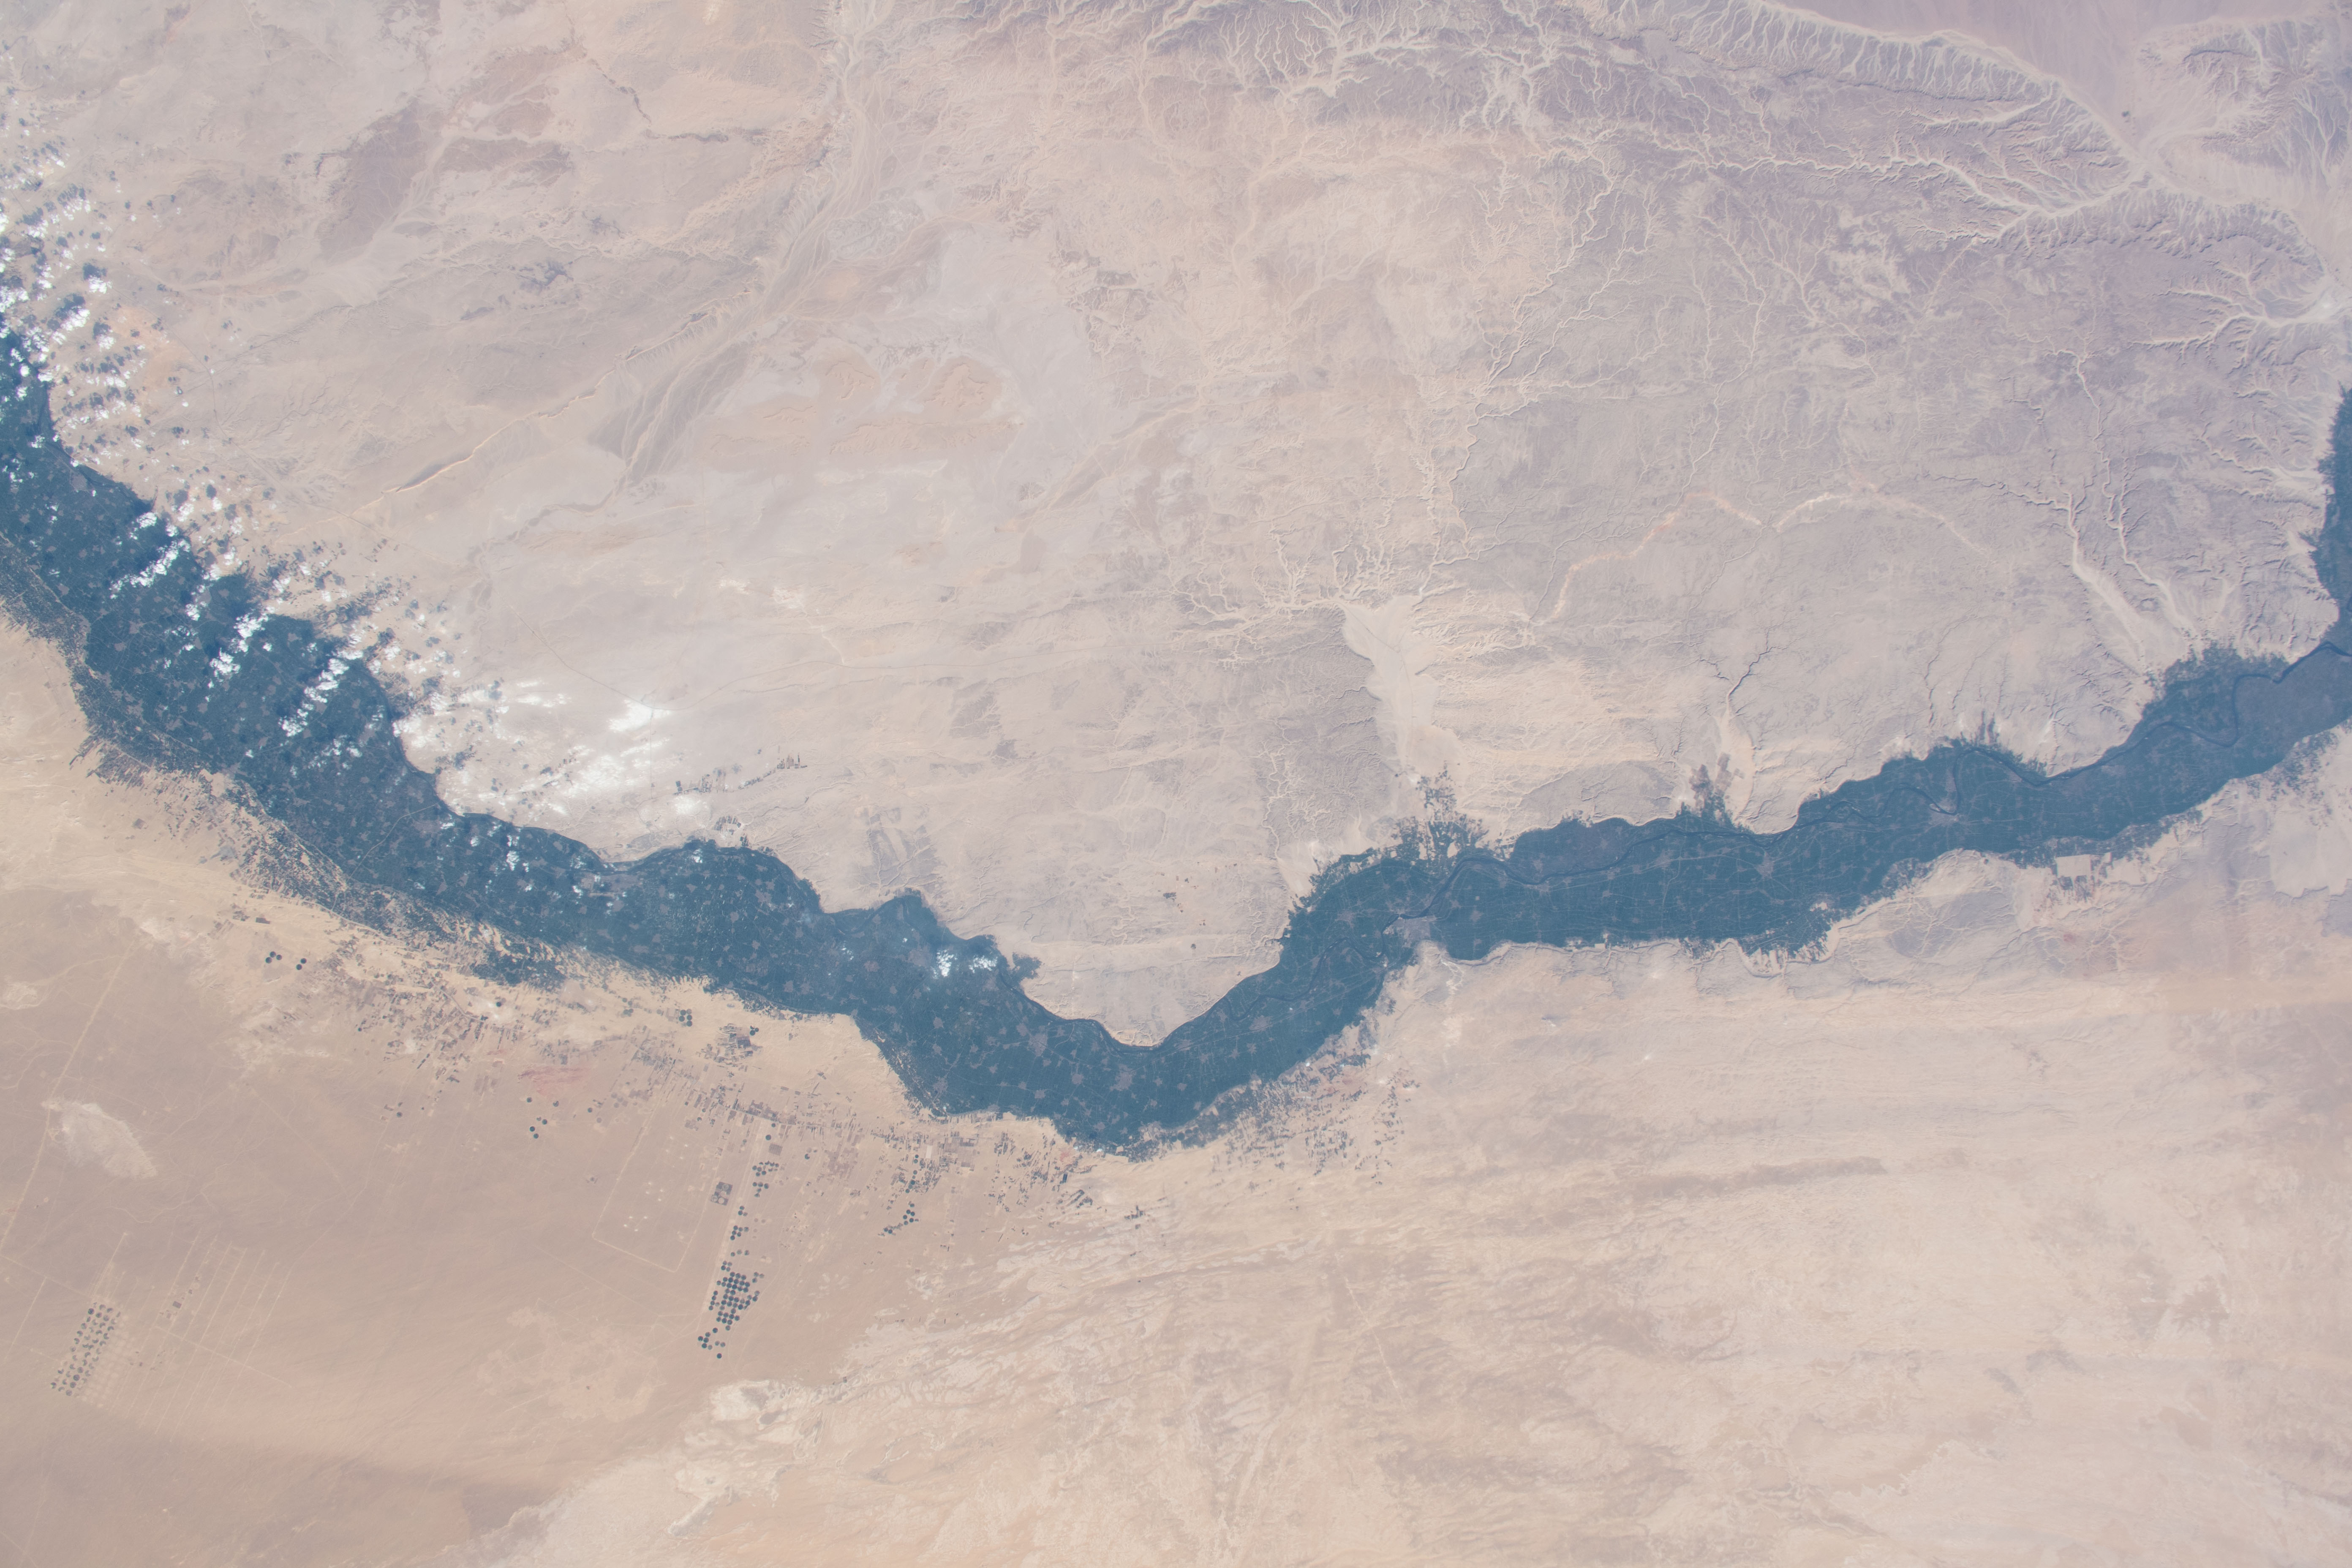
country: EGYPT
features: NILE RIVER, ARABIAN DESERT
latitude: 27.5
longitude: 31.0
